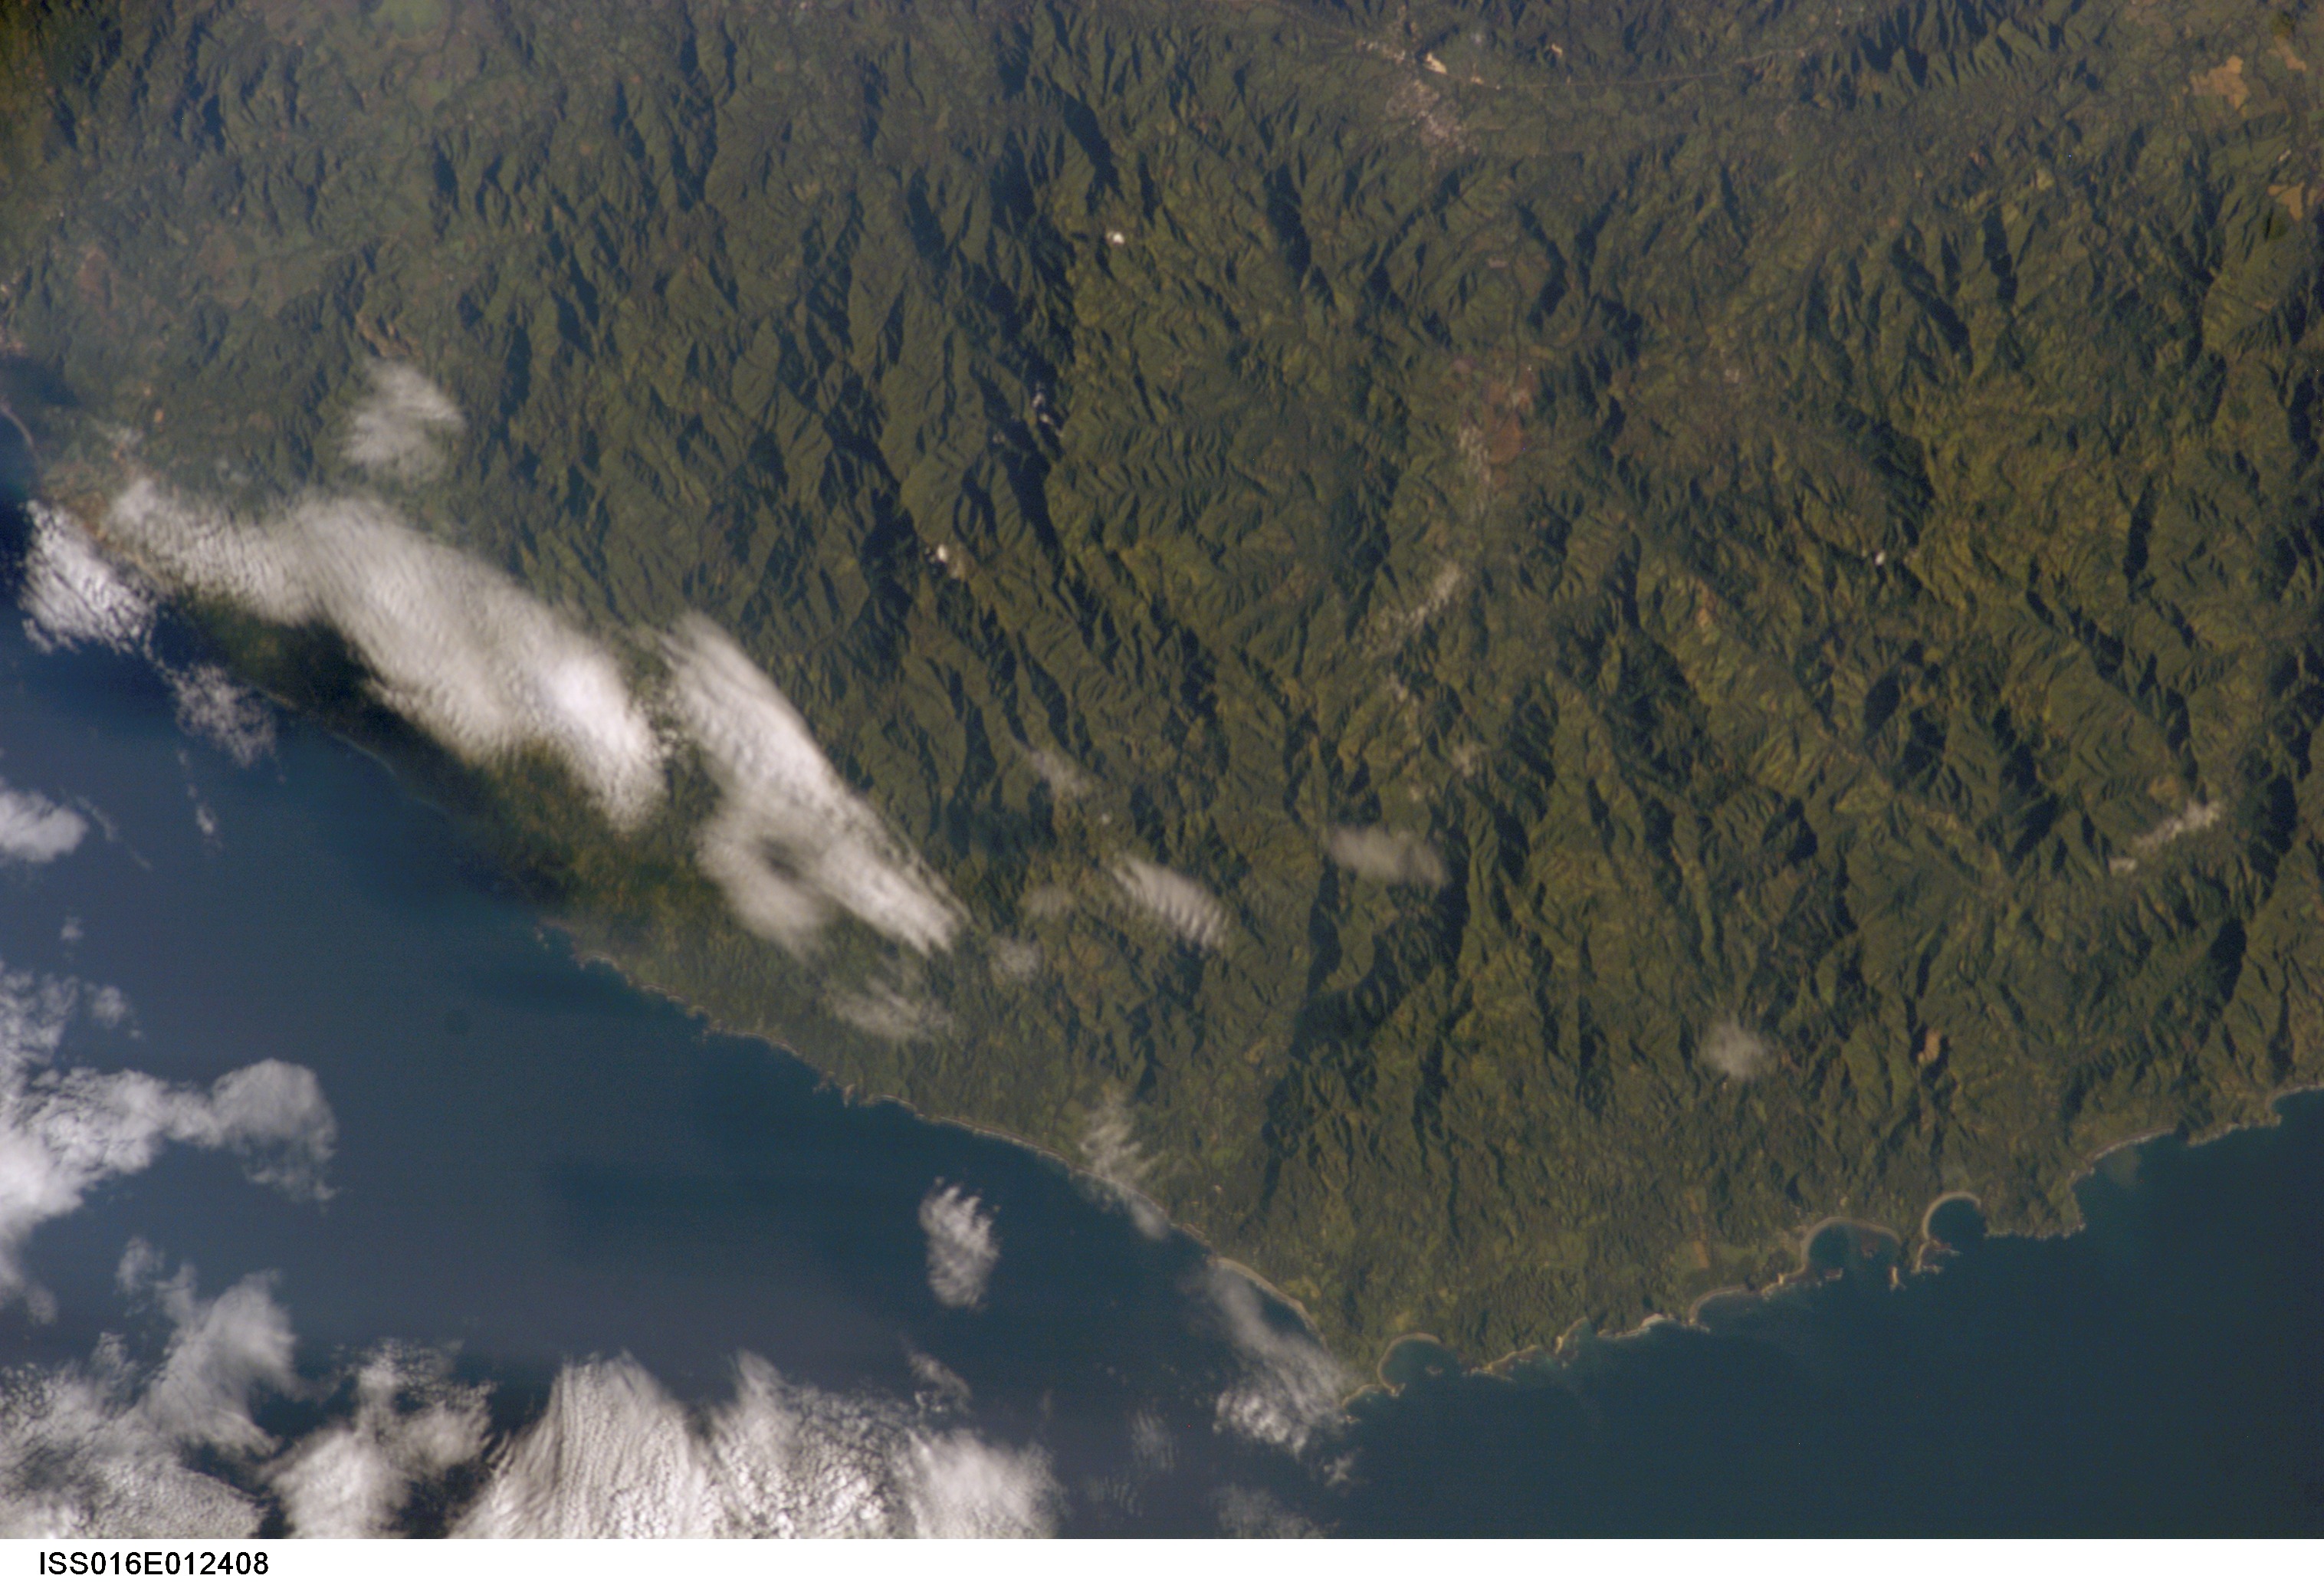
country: COSTA RICA
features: NICOYA PEN., PUNTA GUIONES, MTS.
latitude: 10.0
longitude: -85.5
